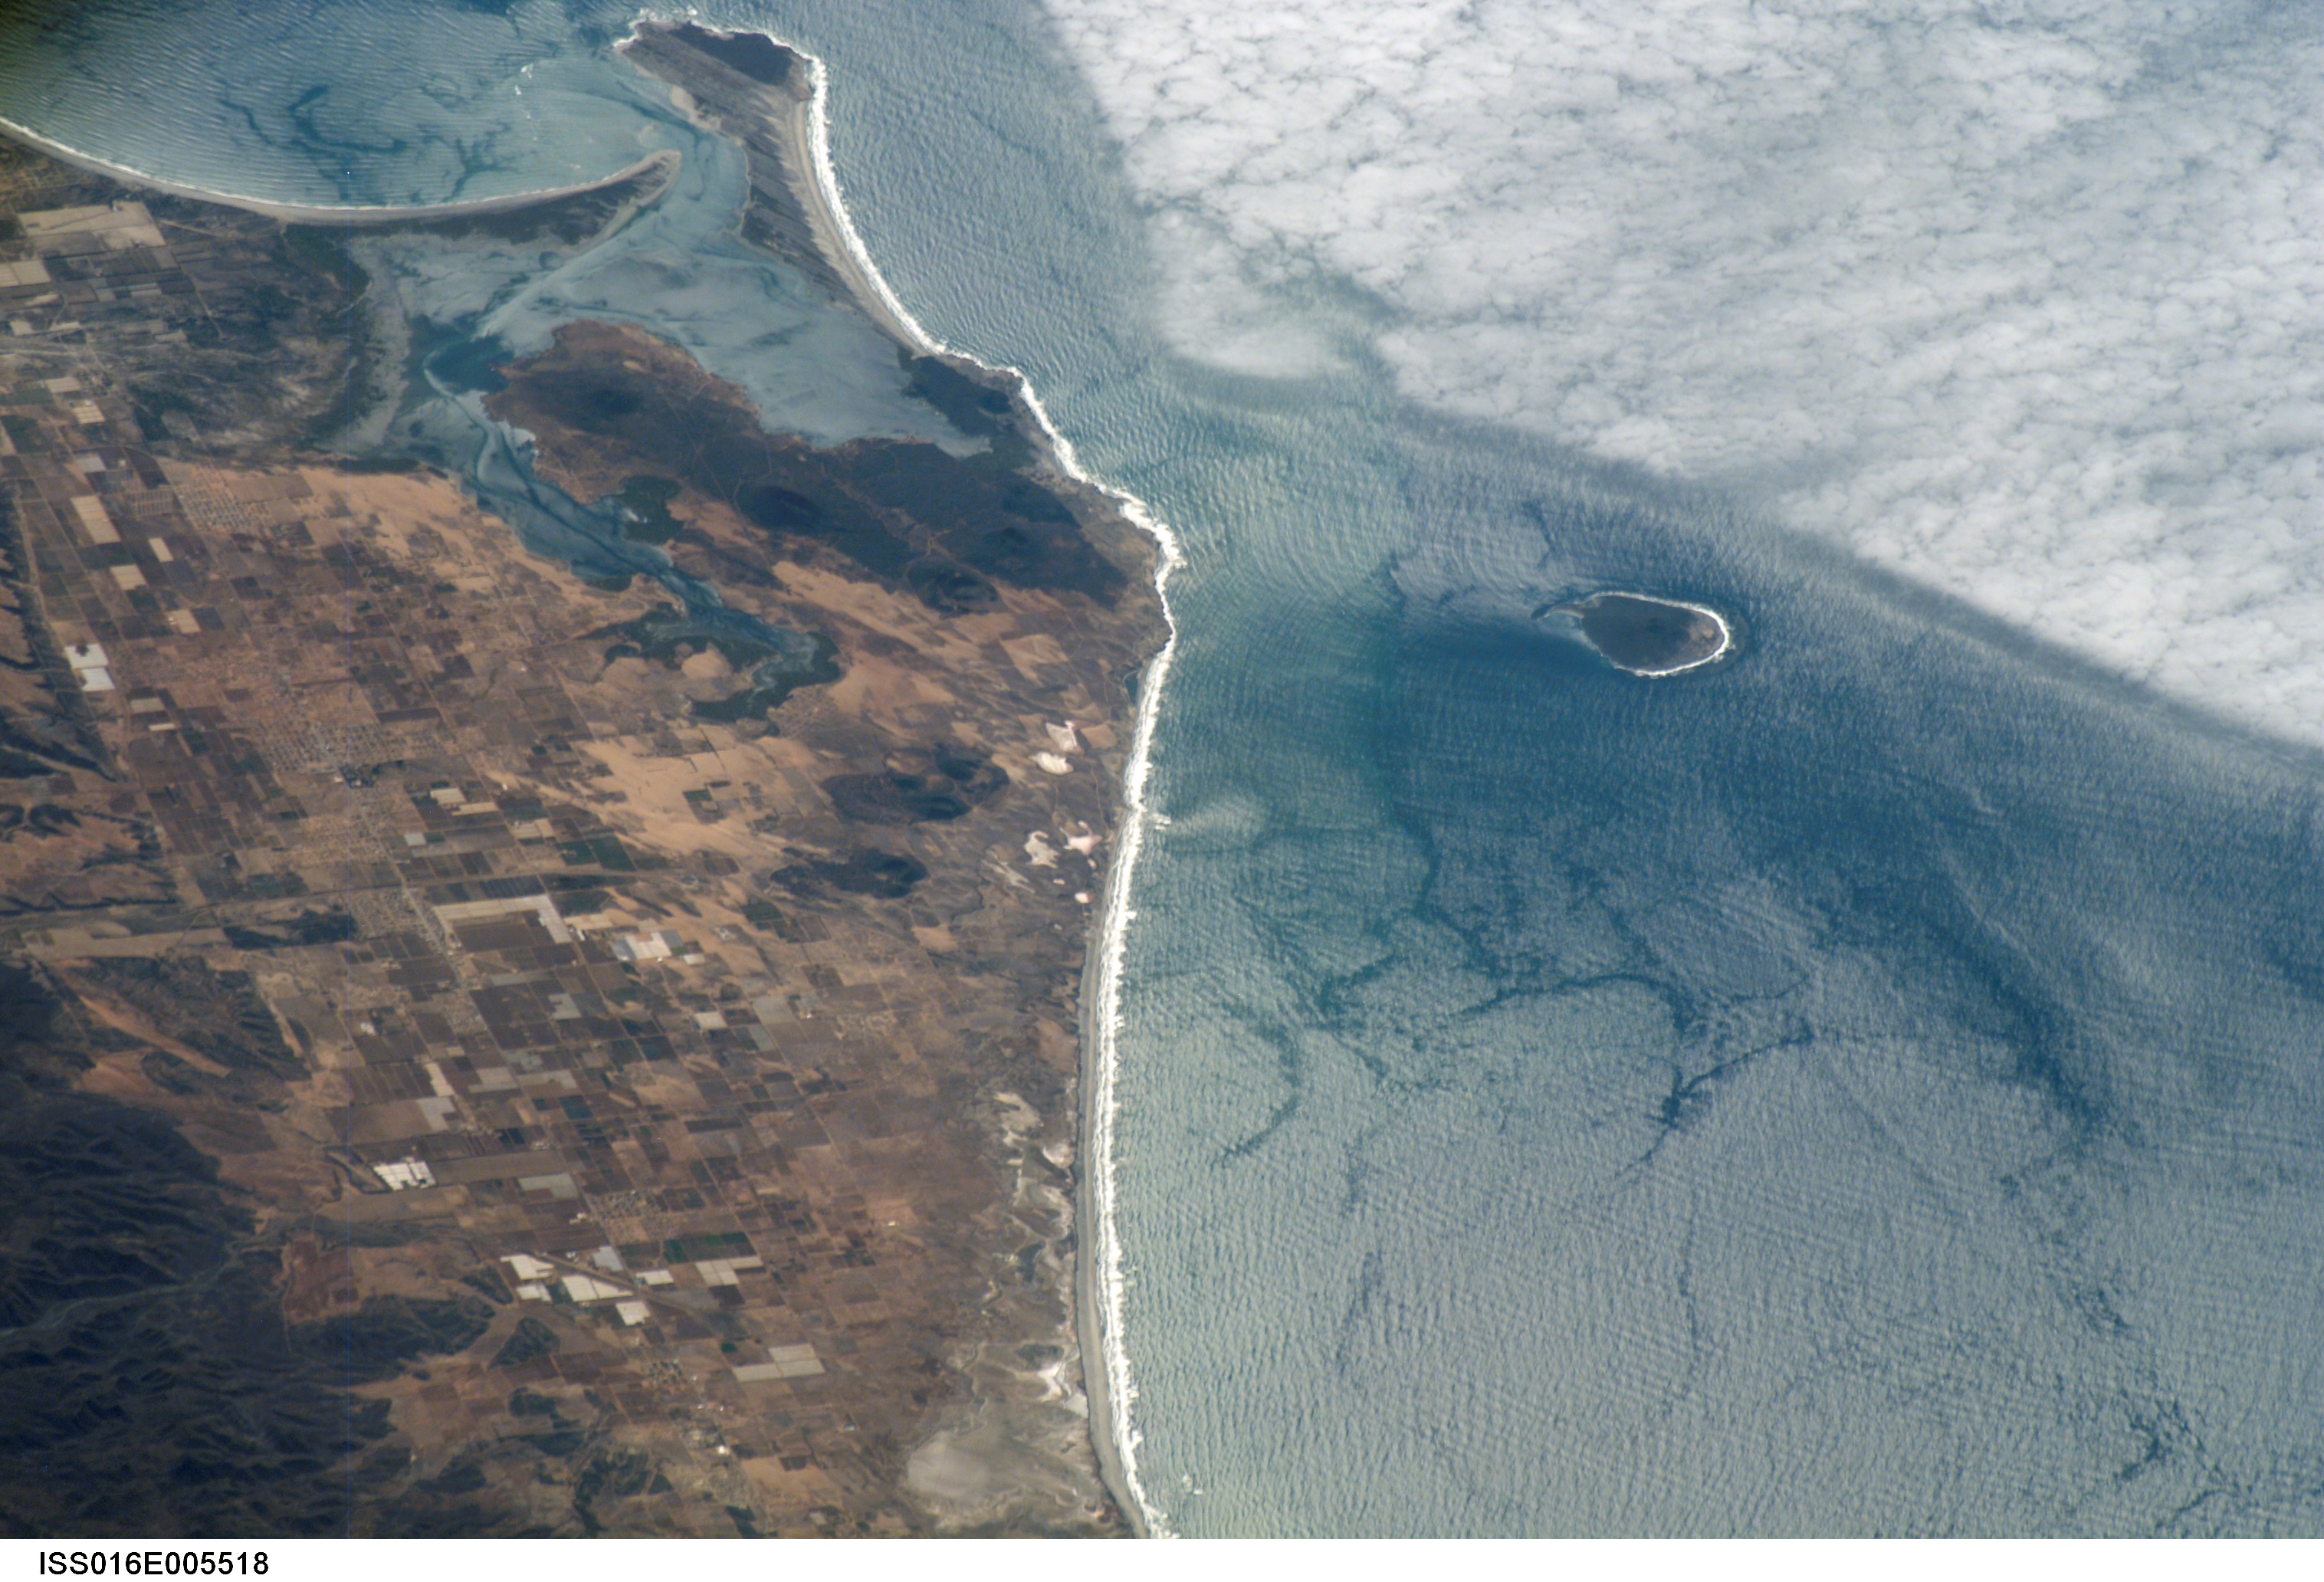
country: MEXICO
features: C. SAN QUINTIN, SAN MARTIN I.
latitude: 30.5
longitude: -116.0
